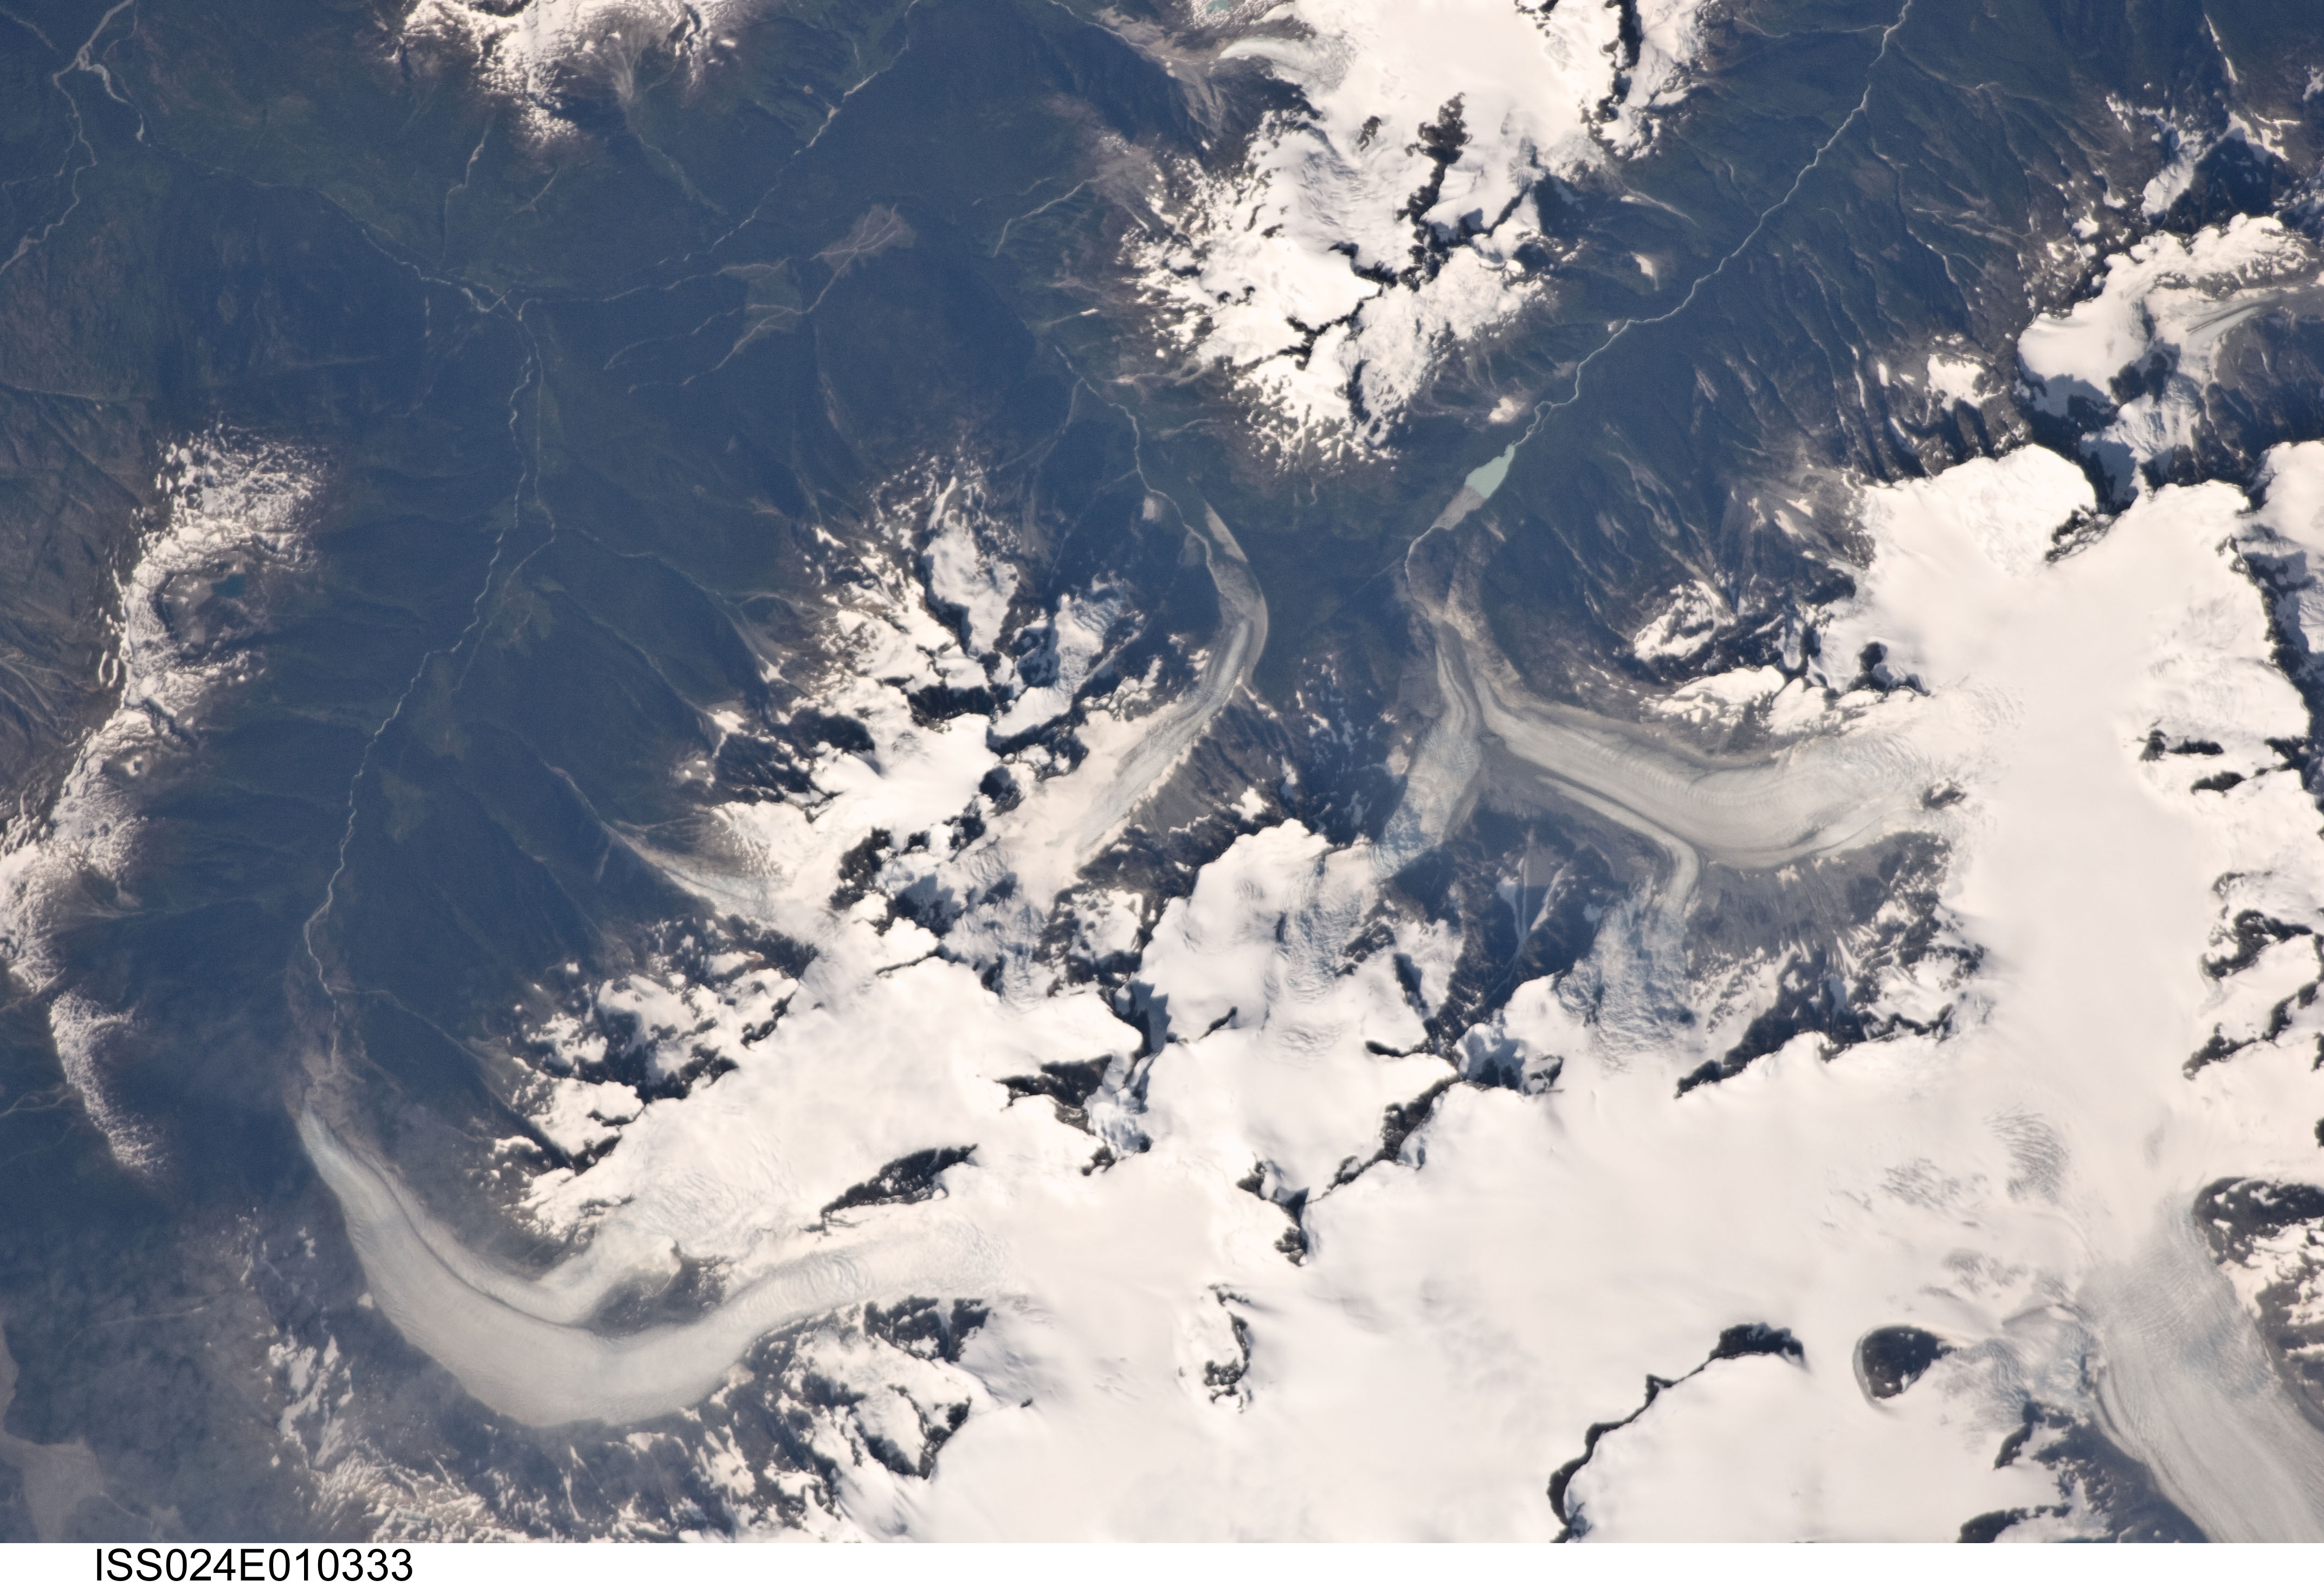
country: CANADA-BC
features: SUMQUOLT GL., MONARCH ICEFIELD, GL.
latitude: 51.9
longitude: -126.2
